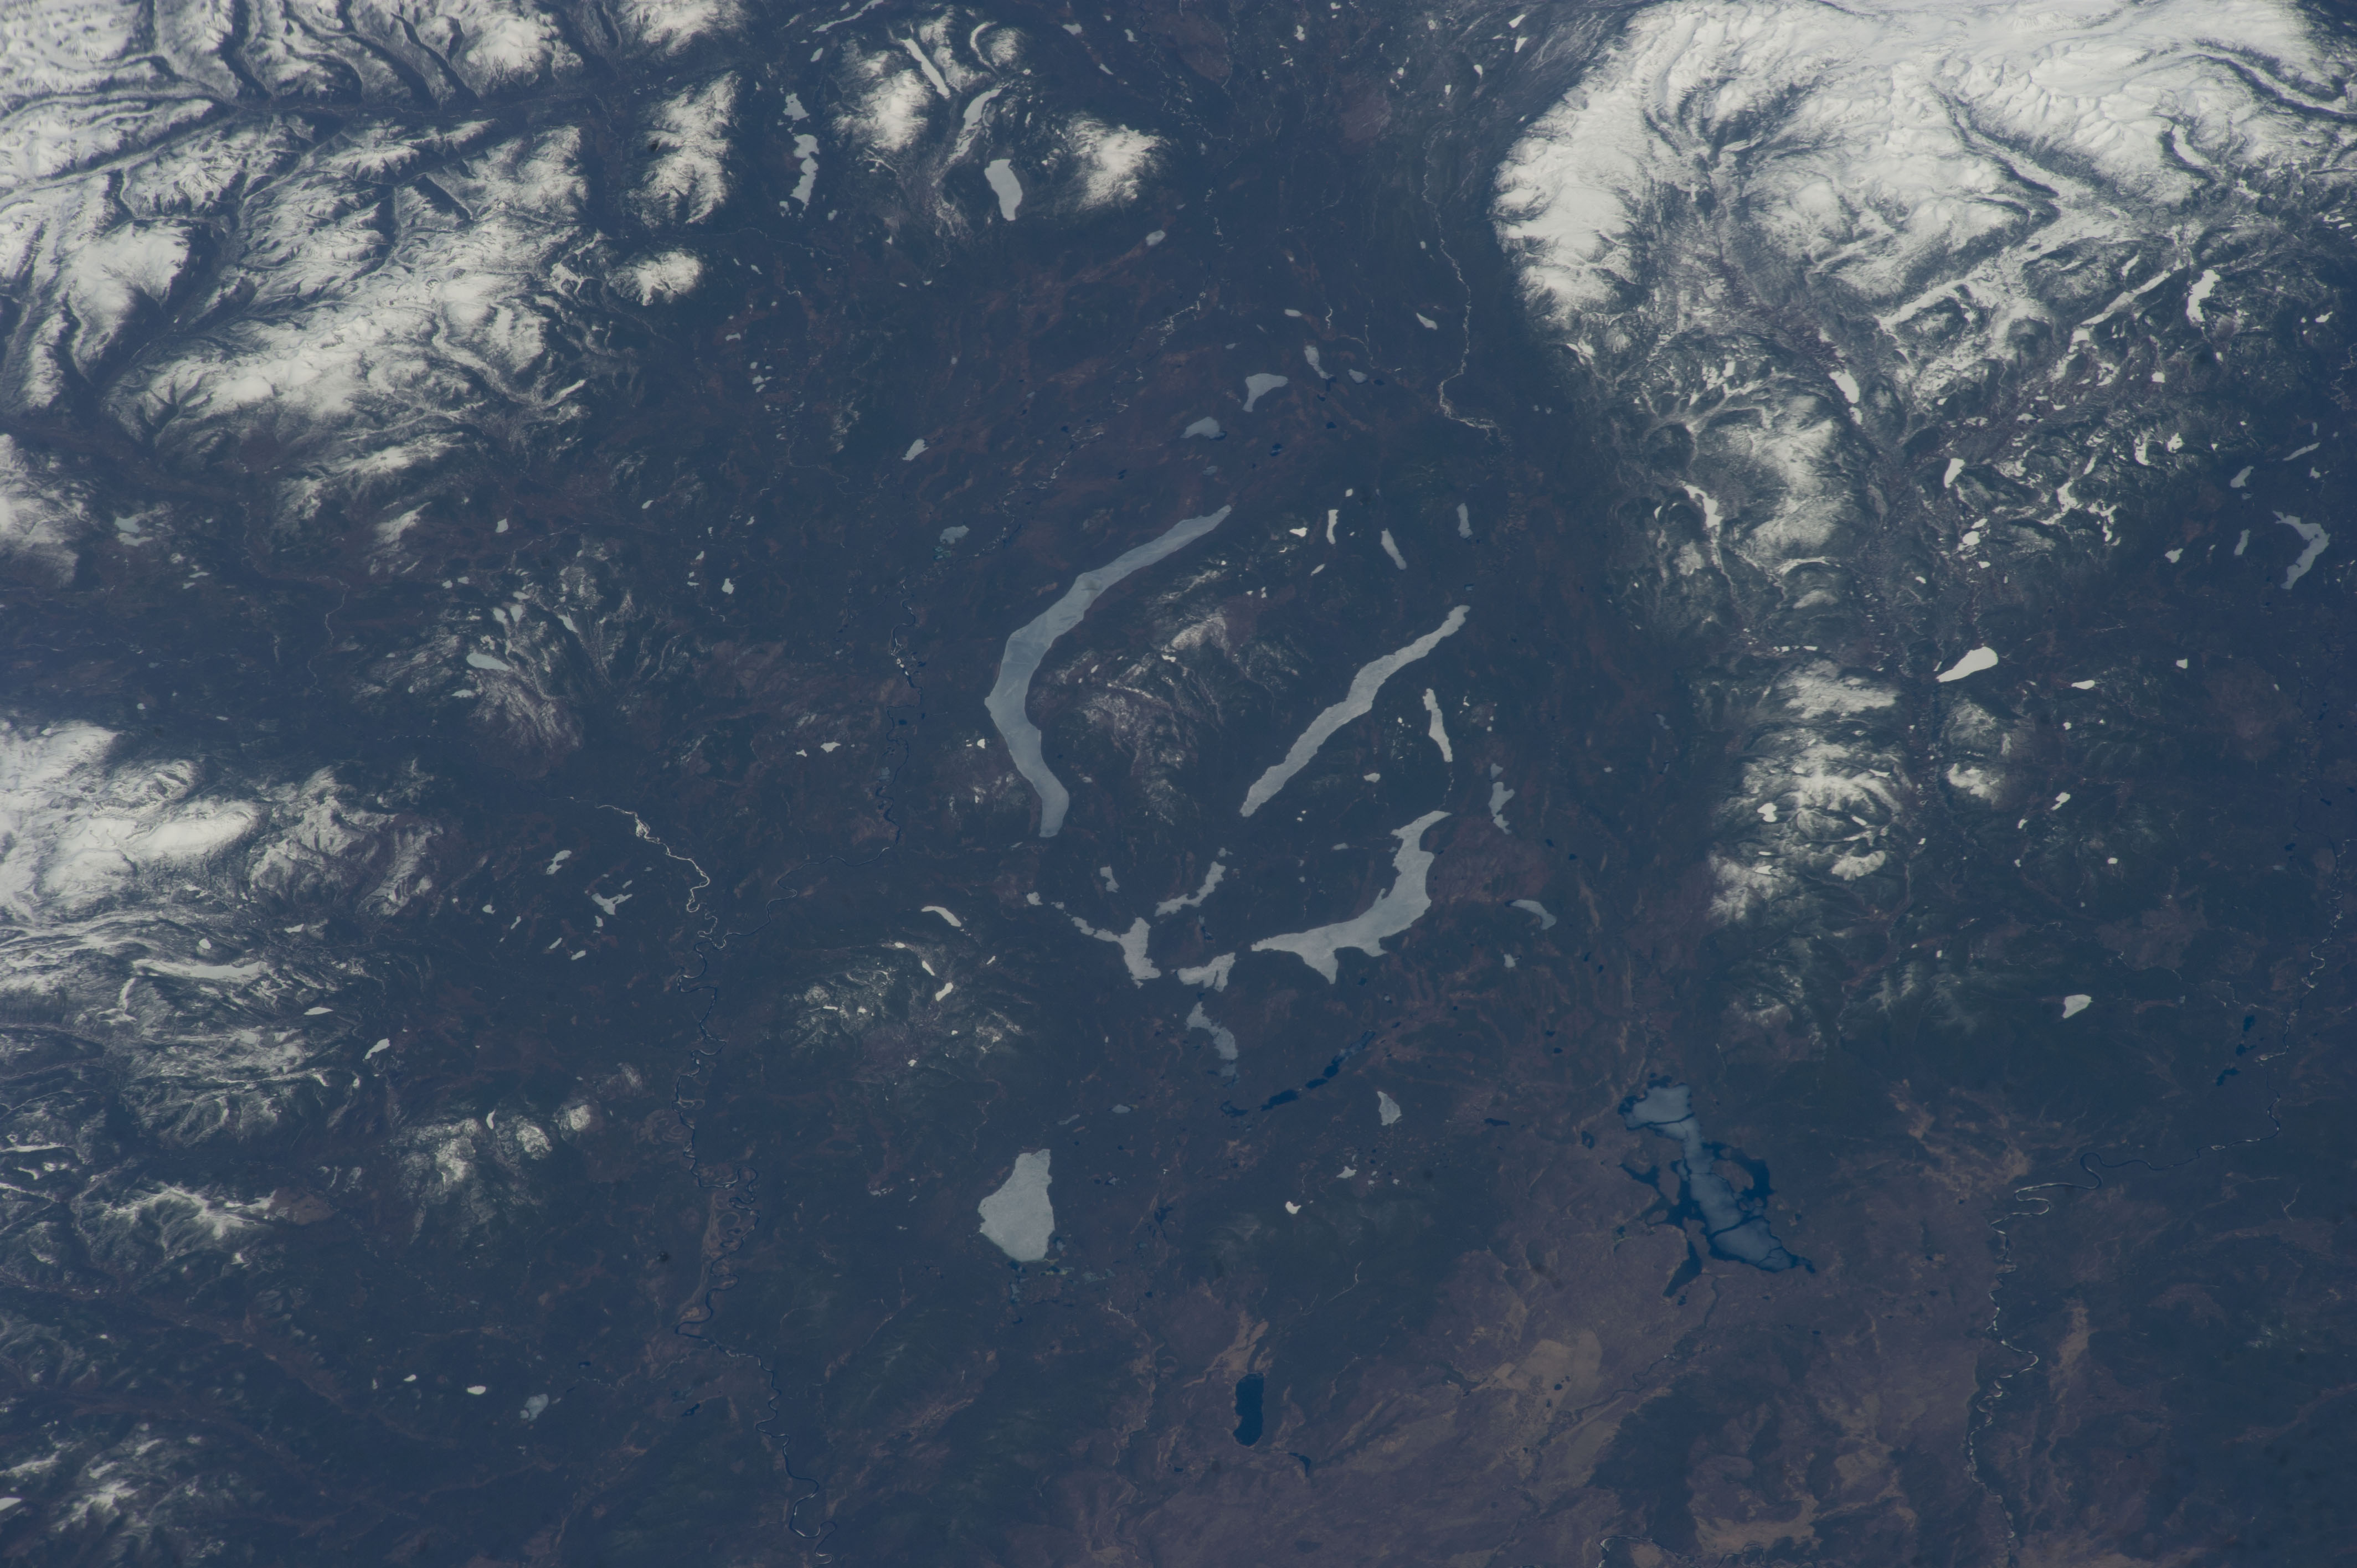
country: RUSSIAN_FEDERATION
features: EASTERN SAYAN MOUNTAINS, AZAS LAKE, NOYAN-KHOL' LAKE, KADYSH LAKE, MANY-KHOL' LAKE, UUSHNE-KHOL' LAKE, AZAS NATURE RESERVE
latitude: 52.7
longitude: 97.0
